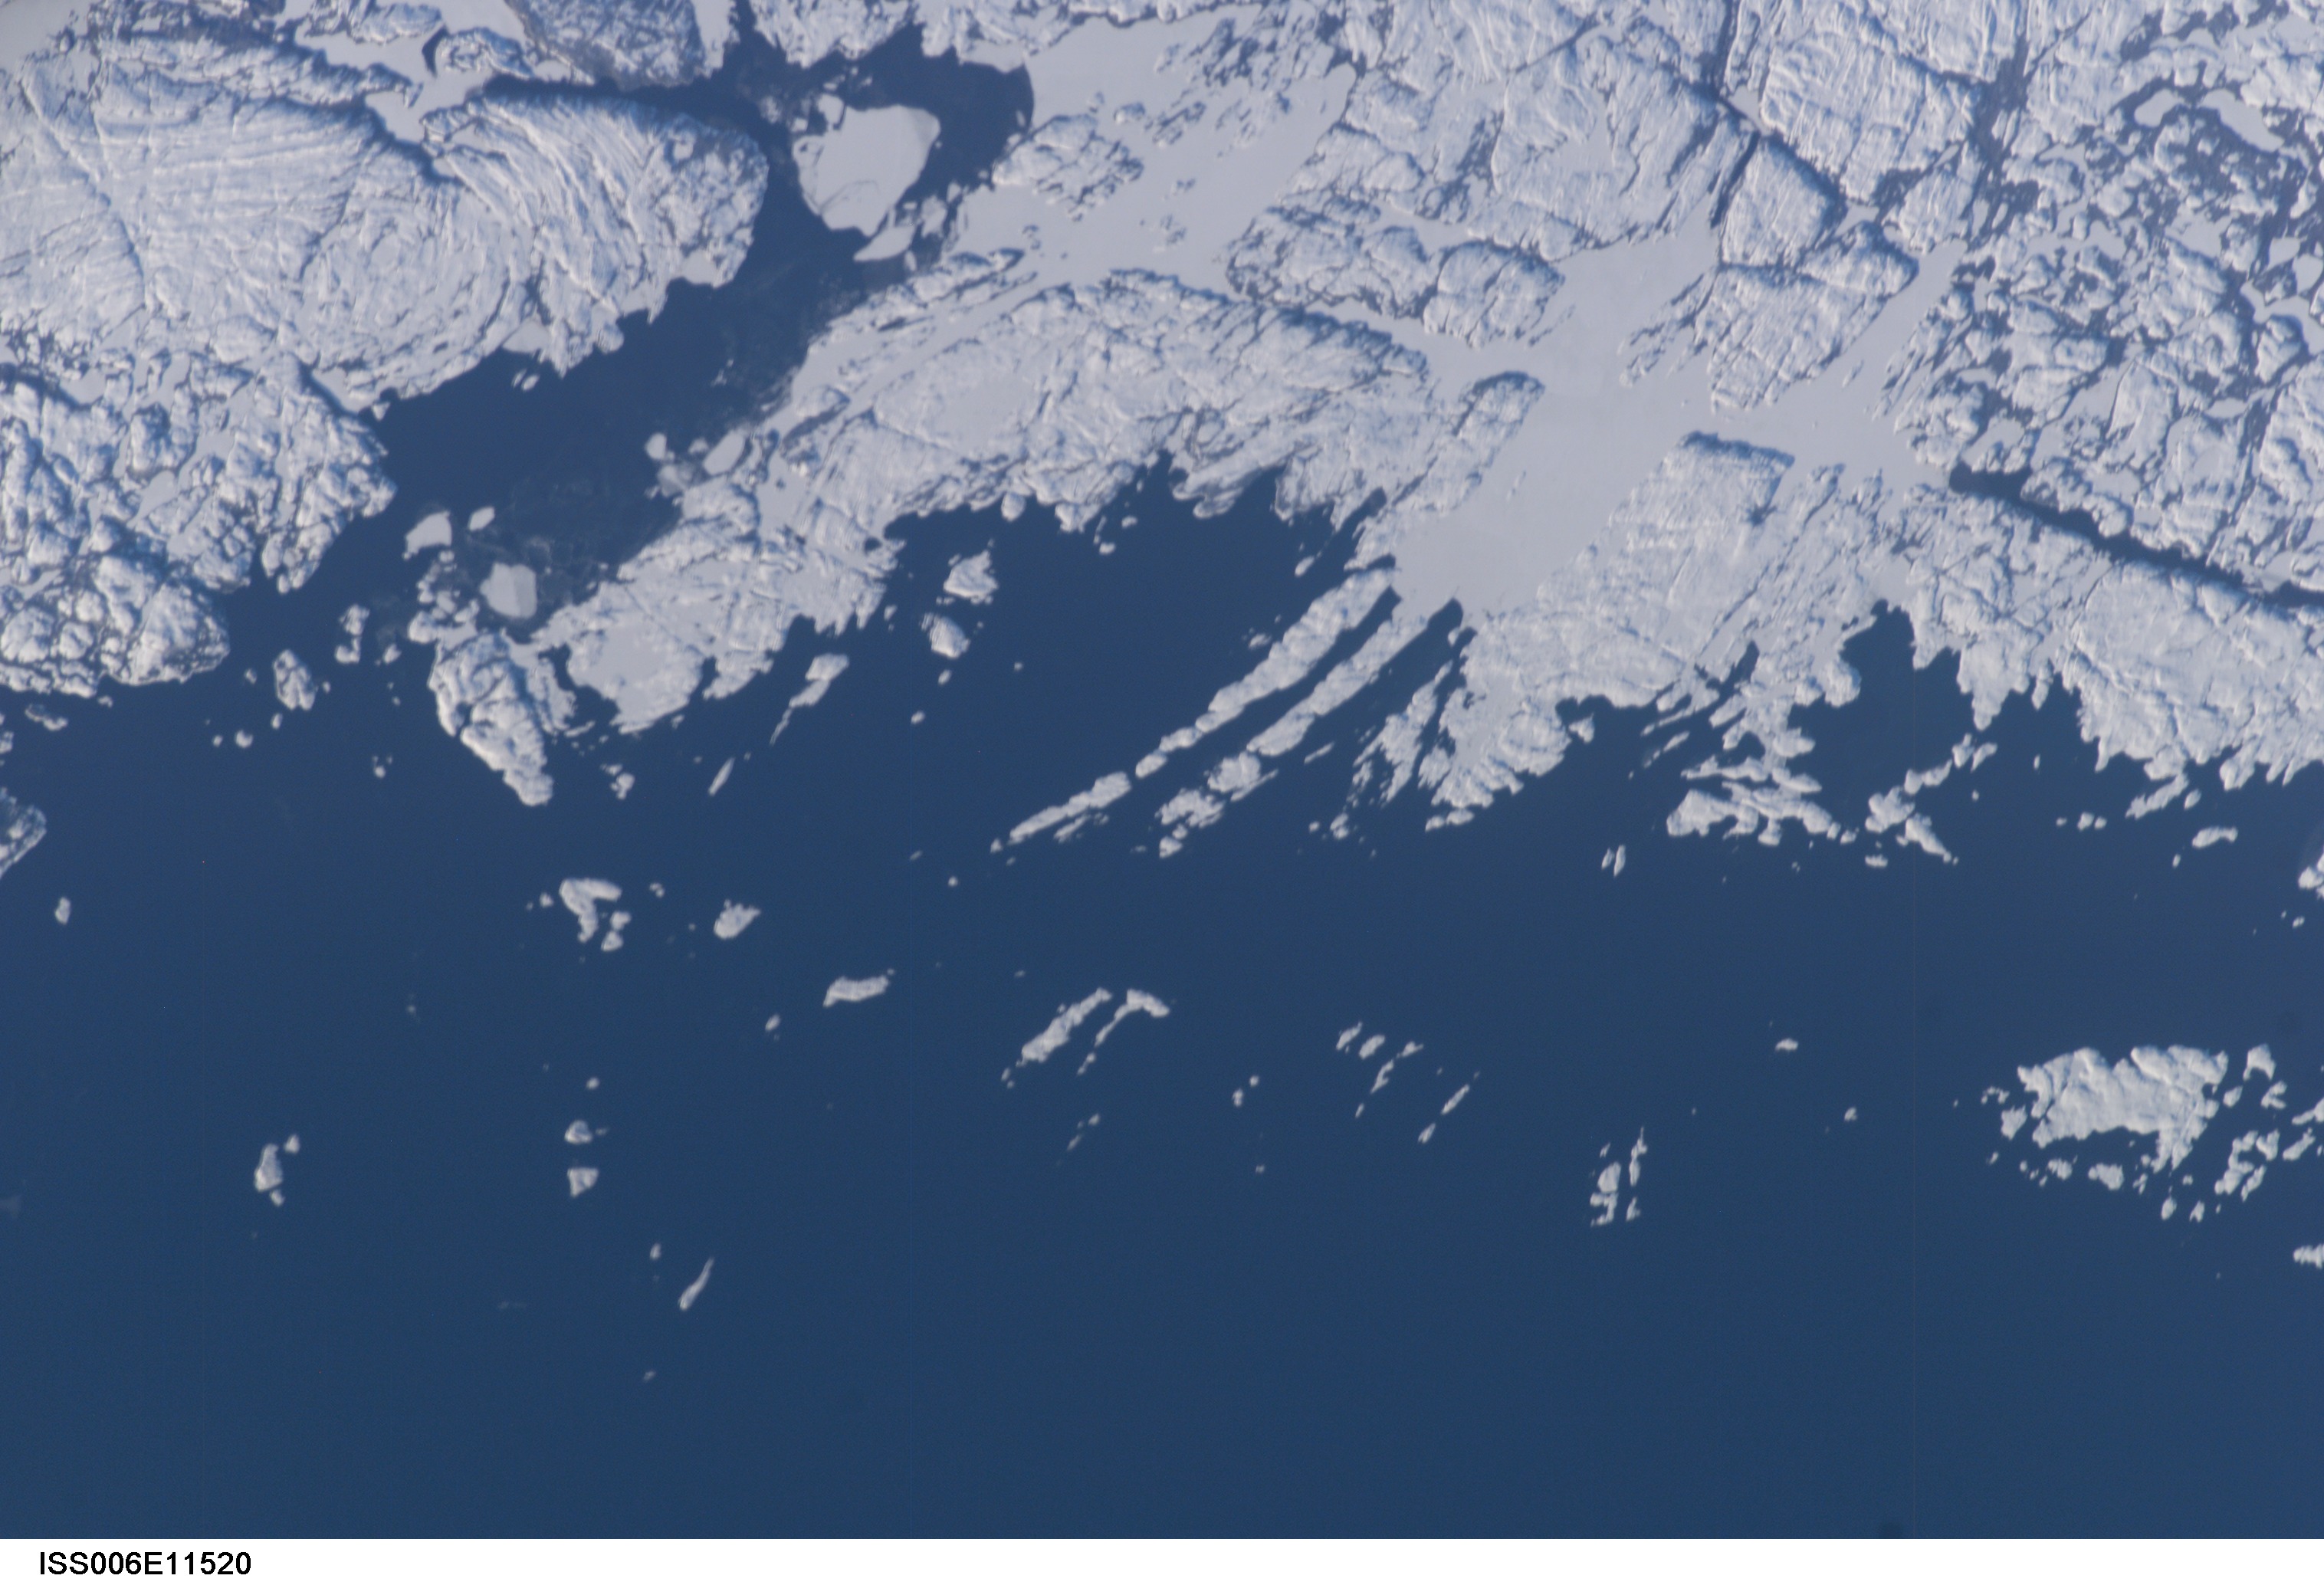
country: CANADA-Q
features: COASTAL ISLANDS, HA HA BAY
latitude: 51.0
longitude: -59.0
